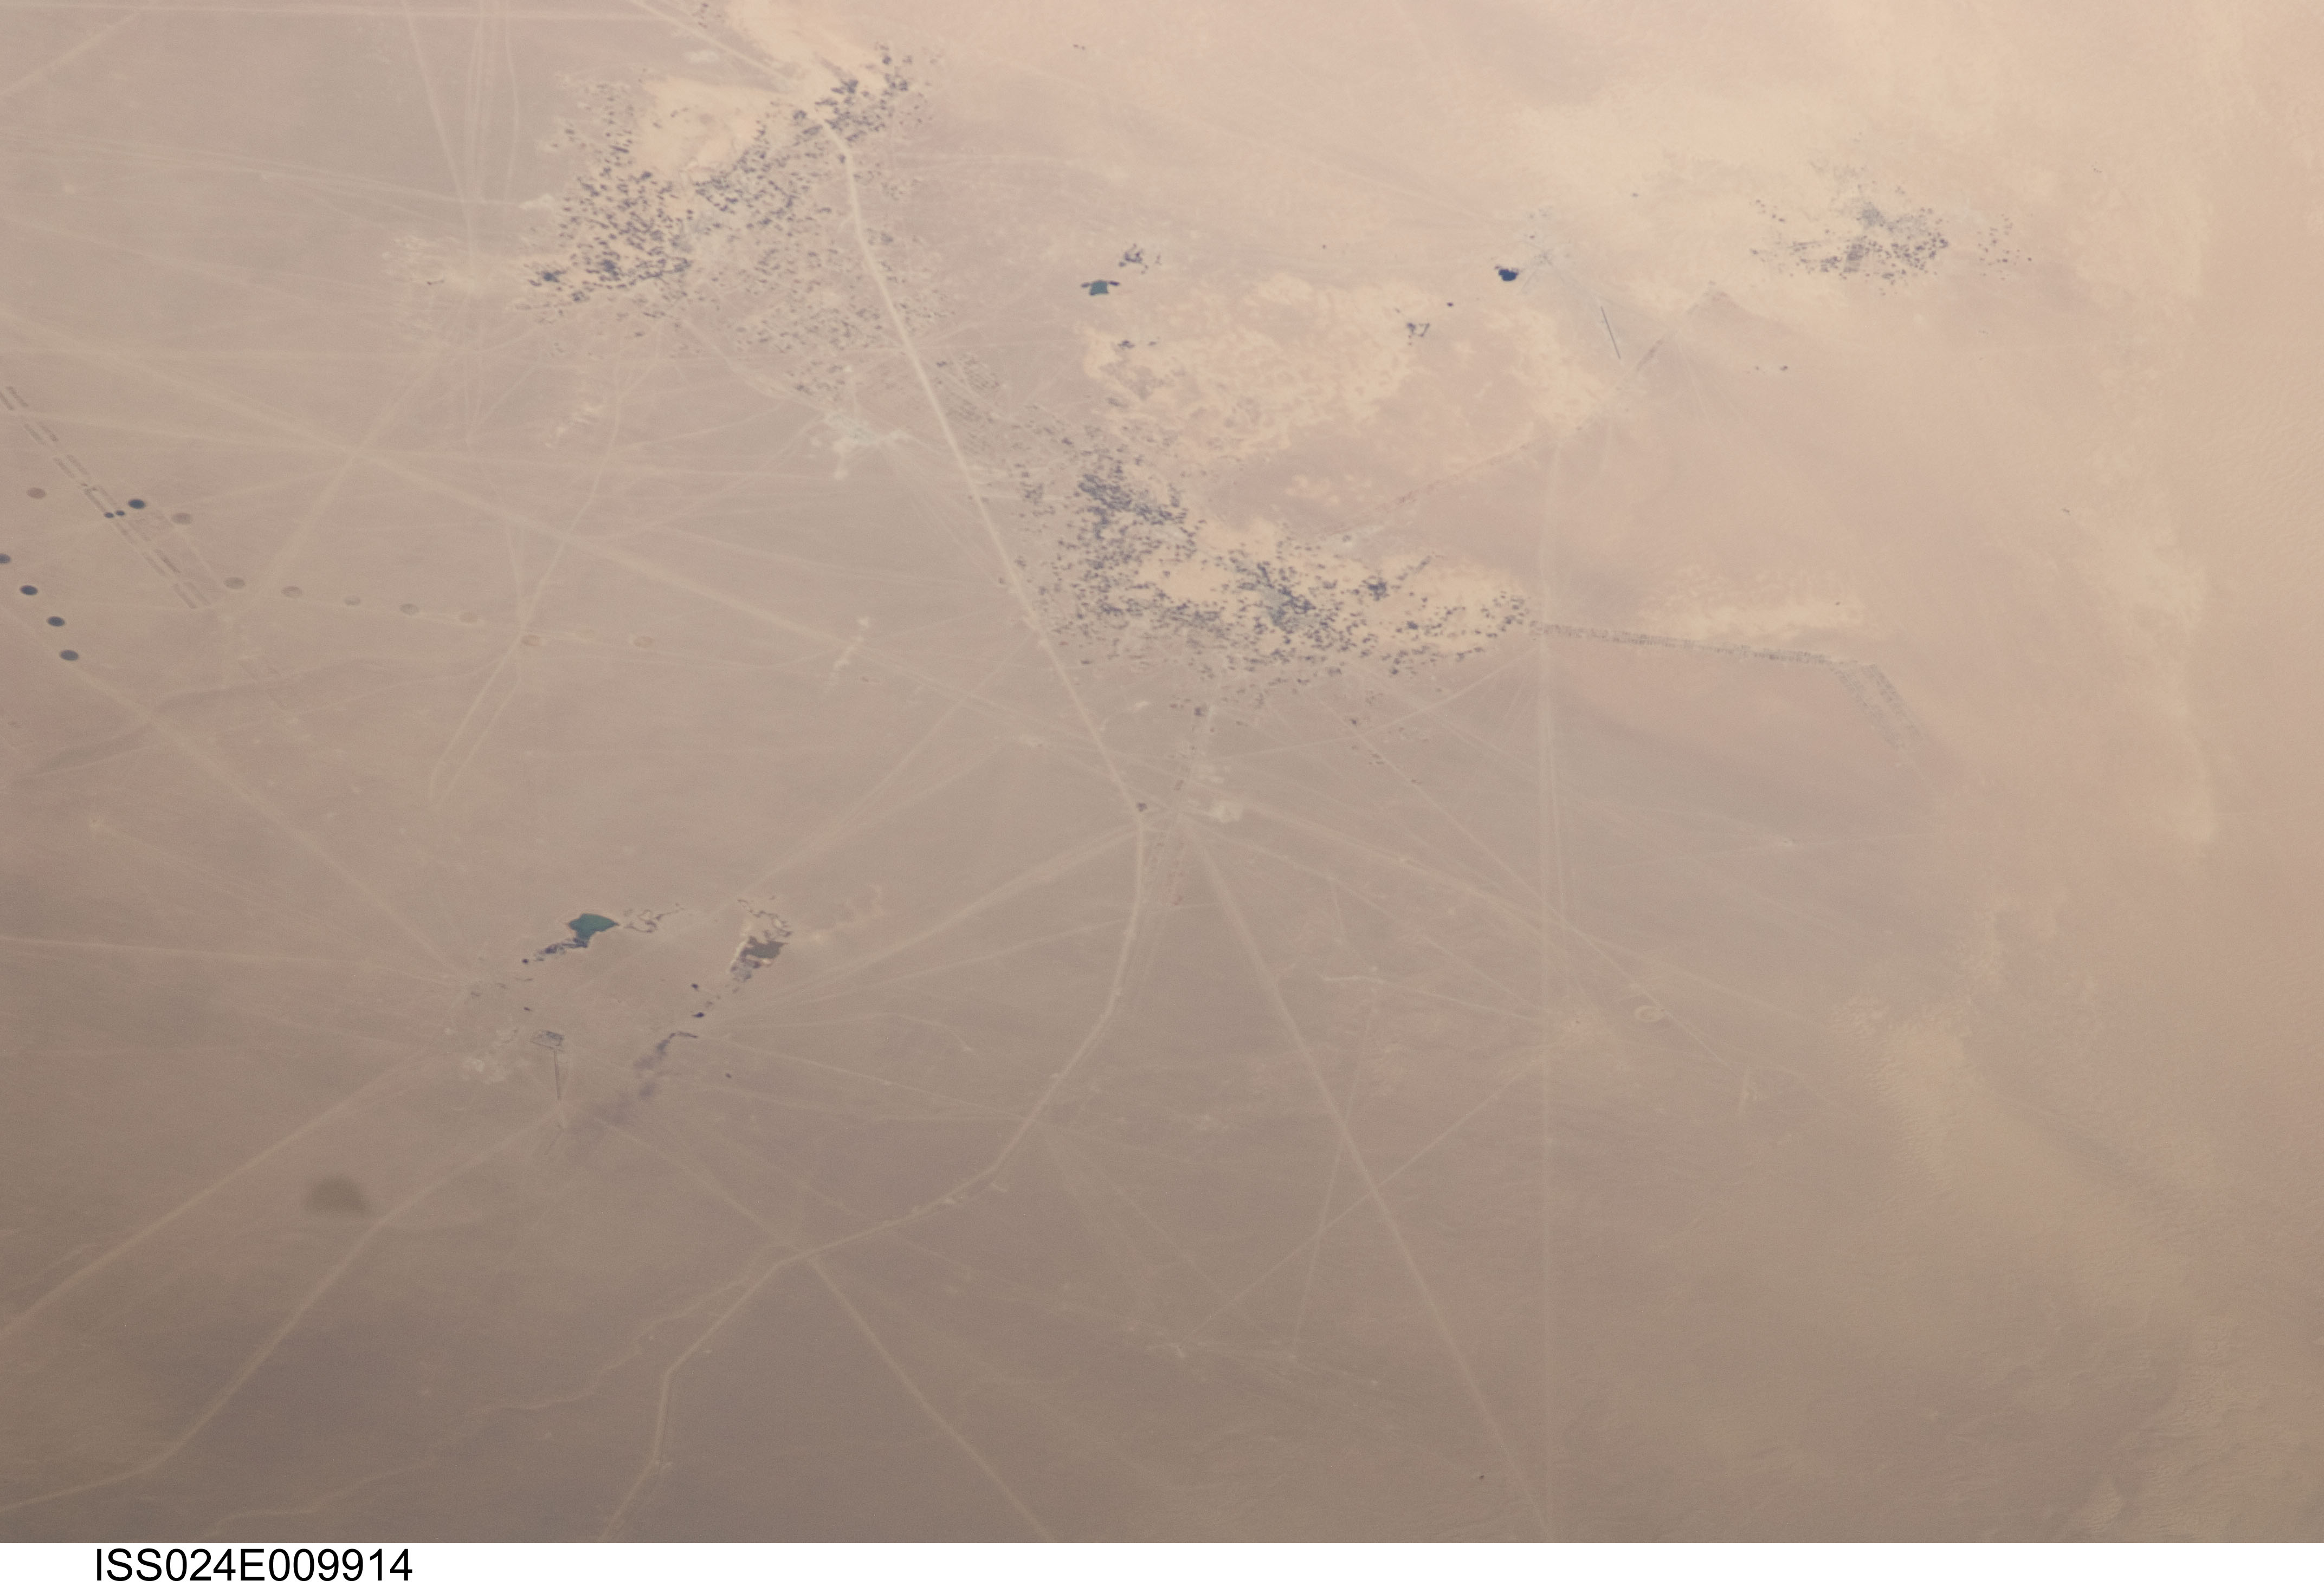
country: LIBYA
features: AWJILAH, LIBYAN DESERT, ROADS, AGR.
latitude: 28.9
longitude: 21.5
